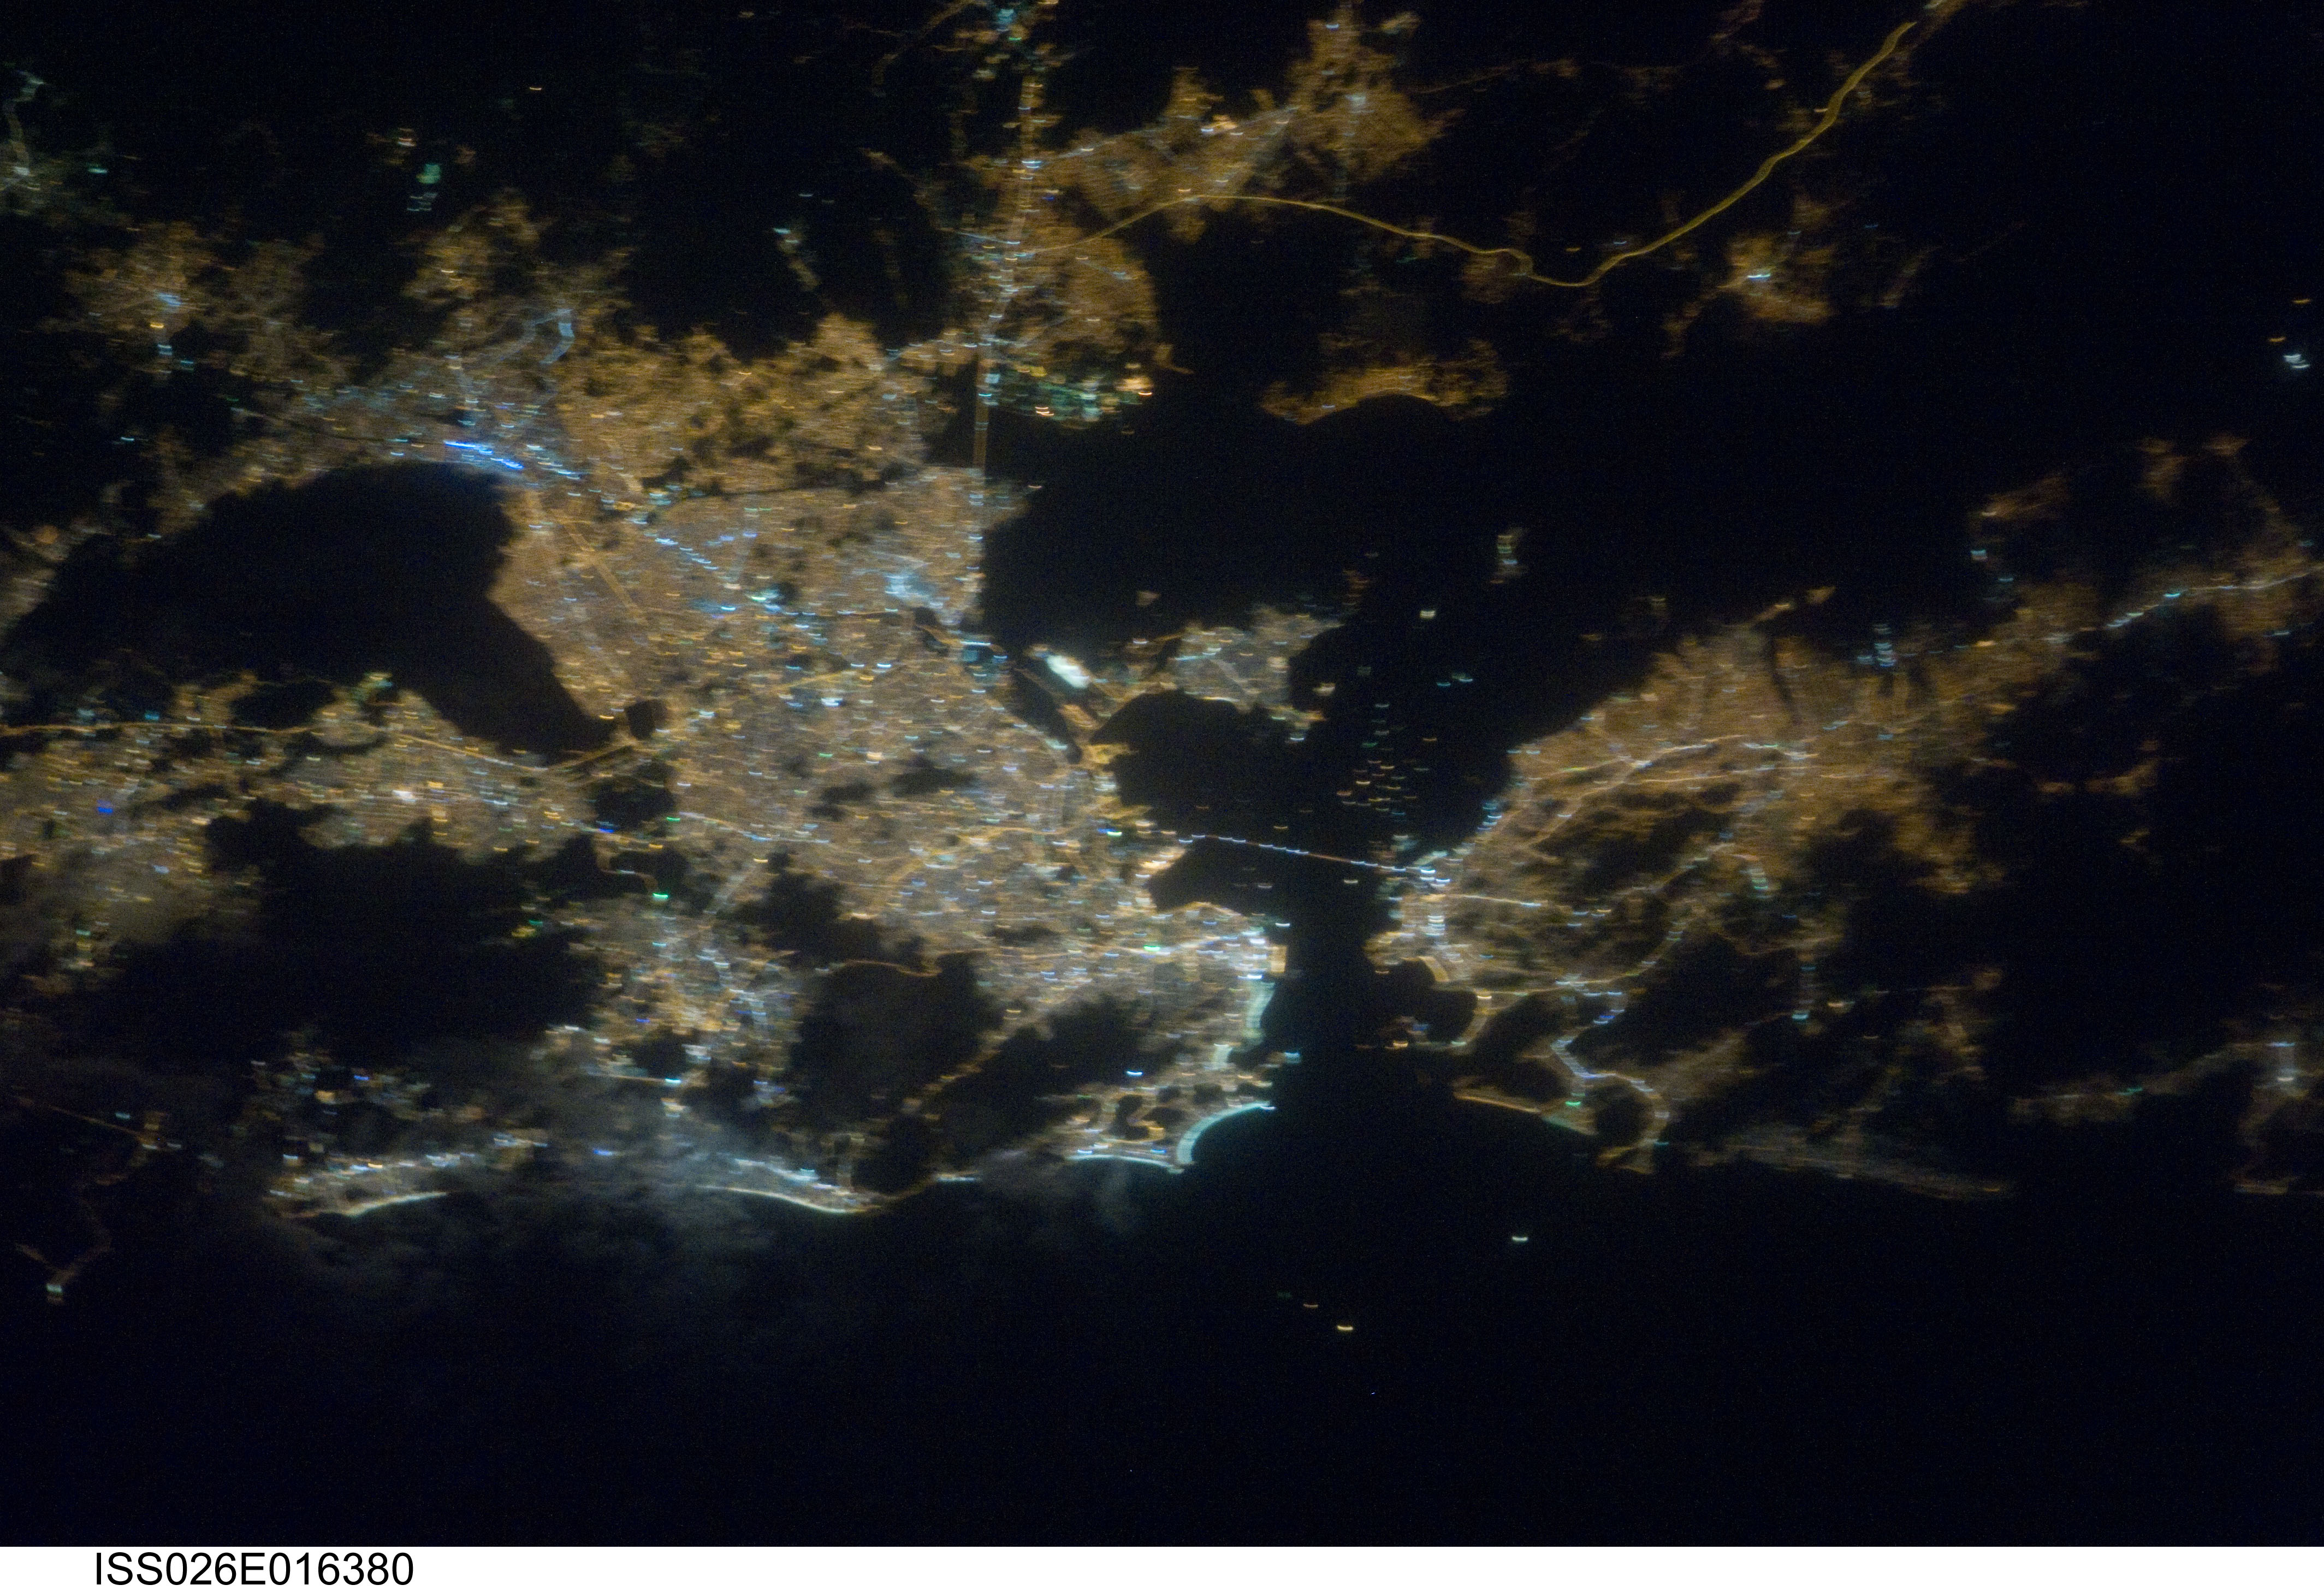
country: BRAZIL
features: RIO DE JANEIRO AREA AT NIGHT, SOFT
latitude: -22.8
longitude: -43.2
